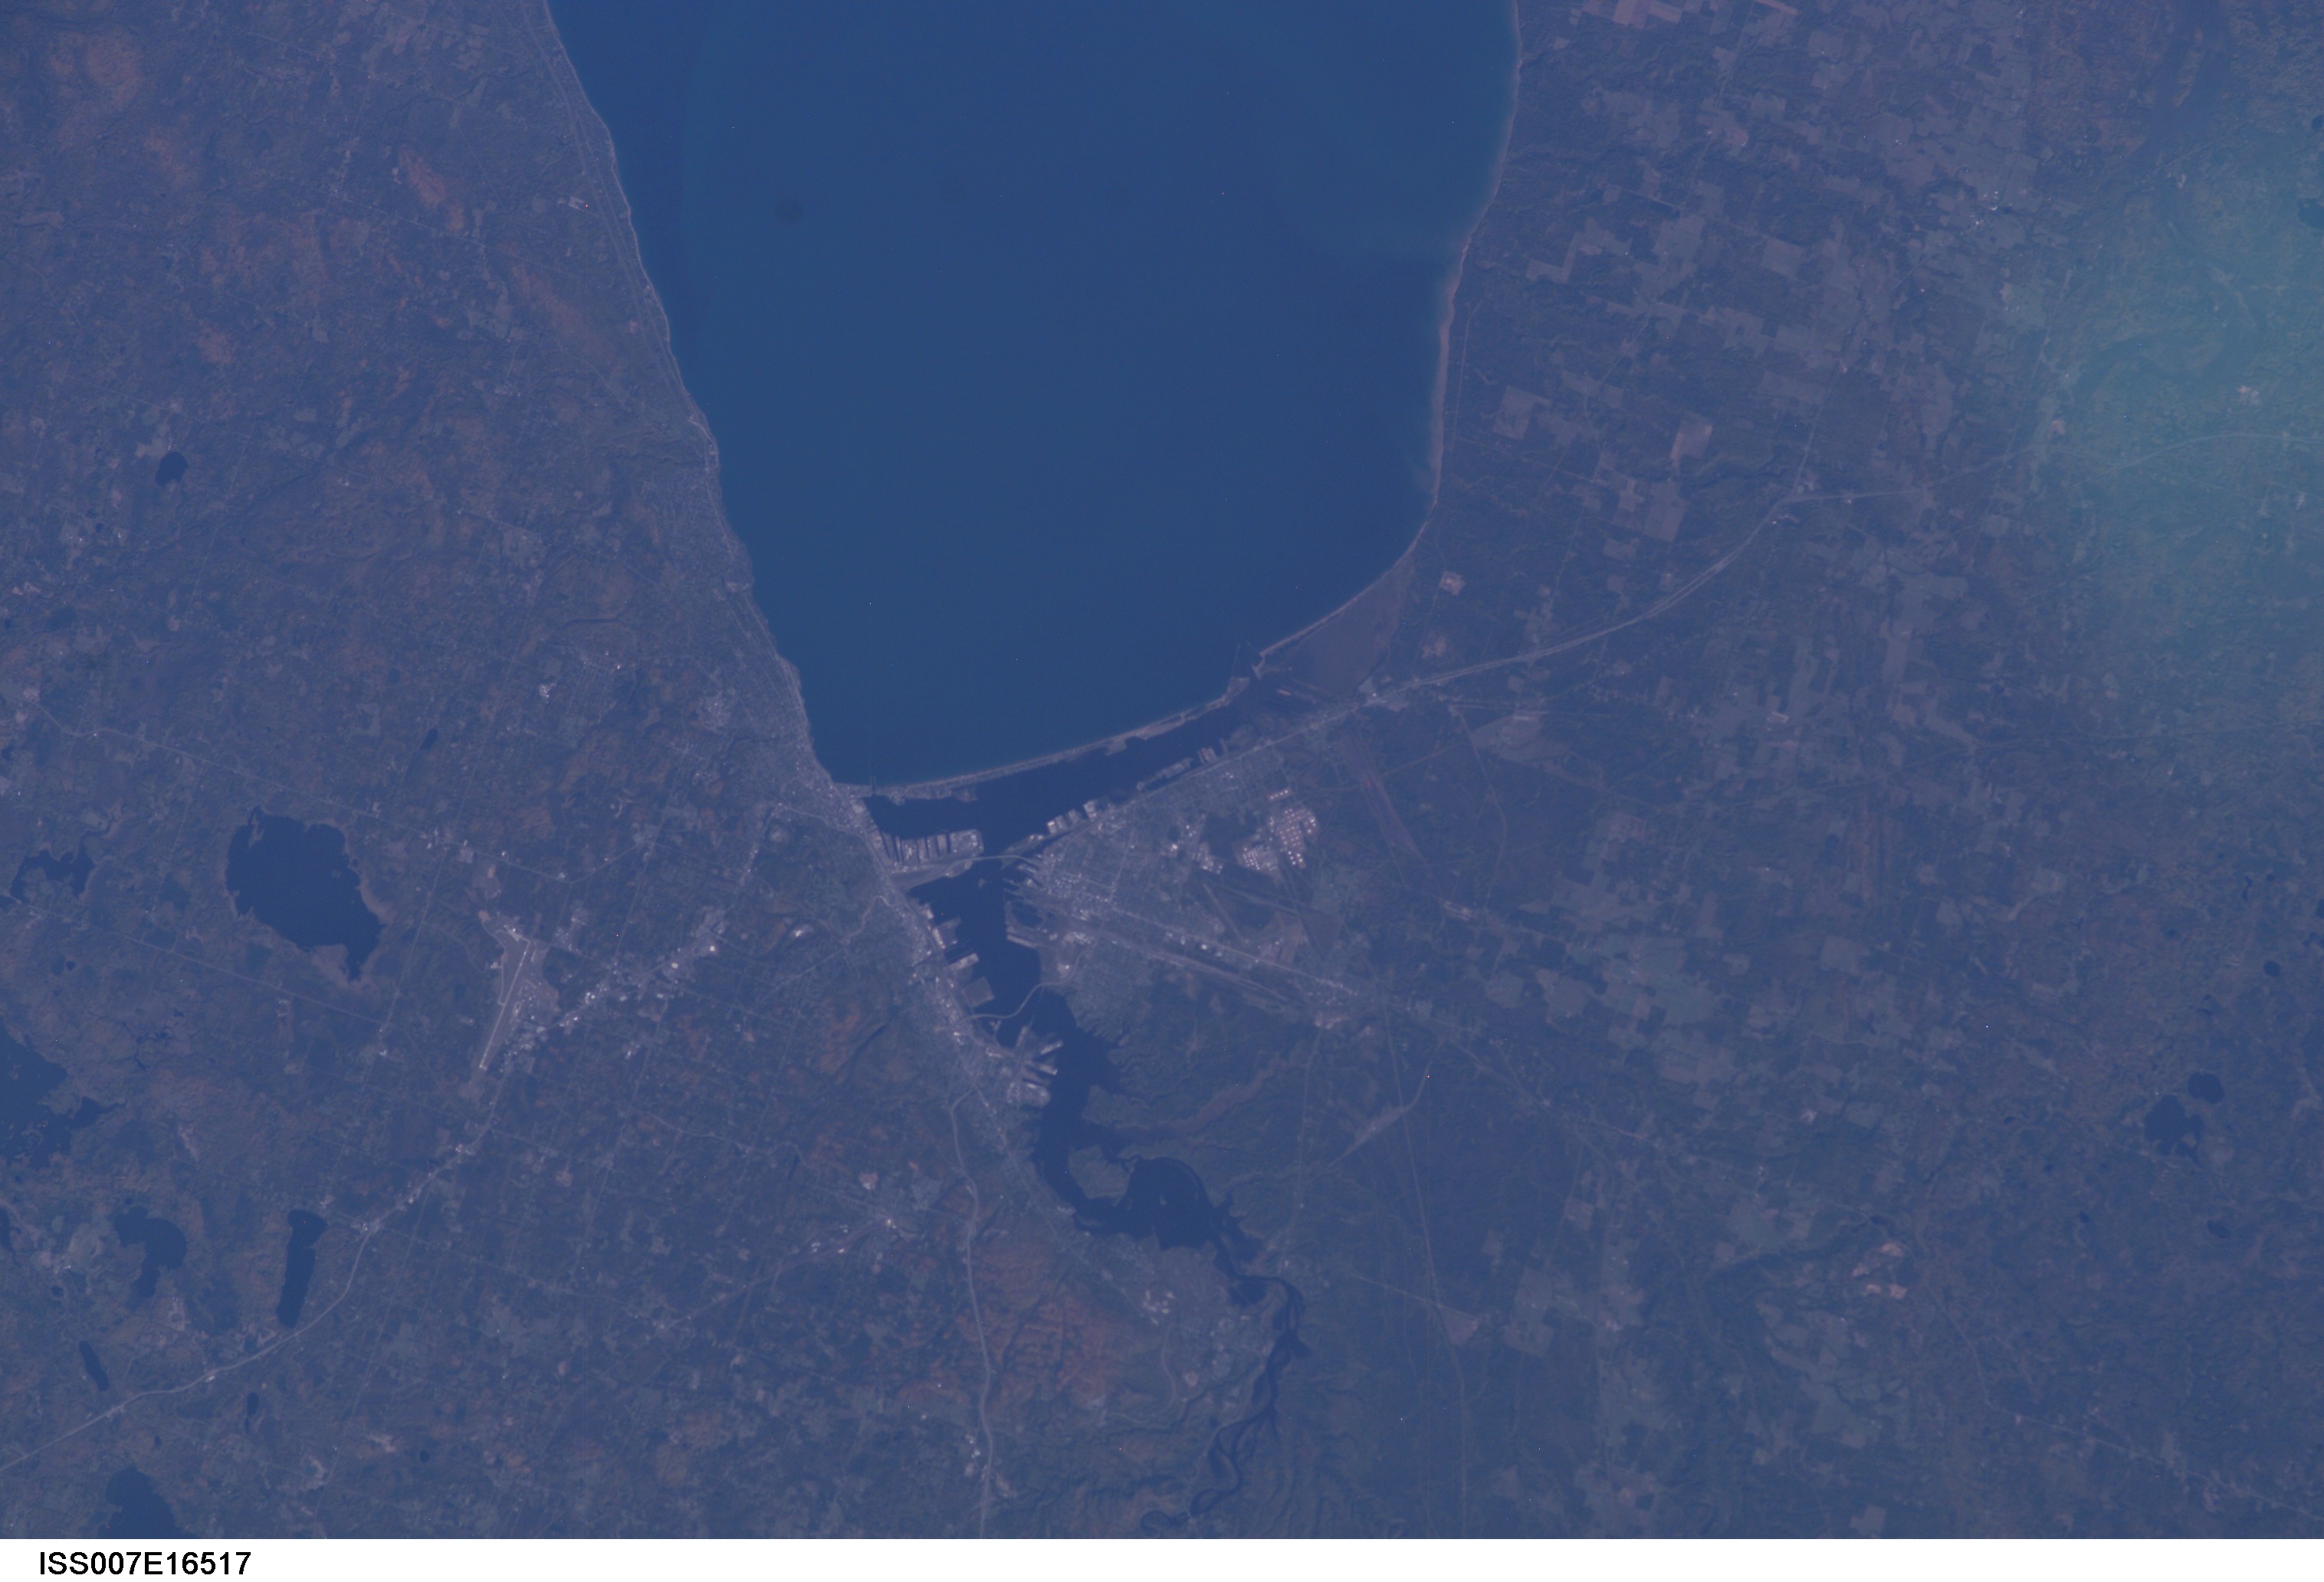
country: USA-WISCONSIN
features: DULUTH, LAKE SUPERIOR, AGR.
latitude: 46.5
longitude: -92.0
